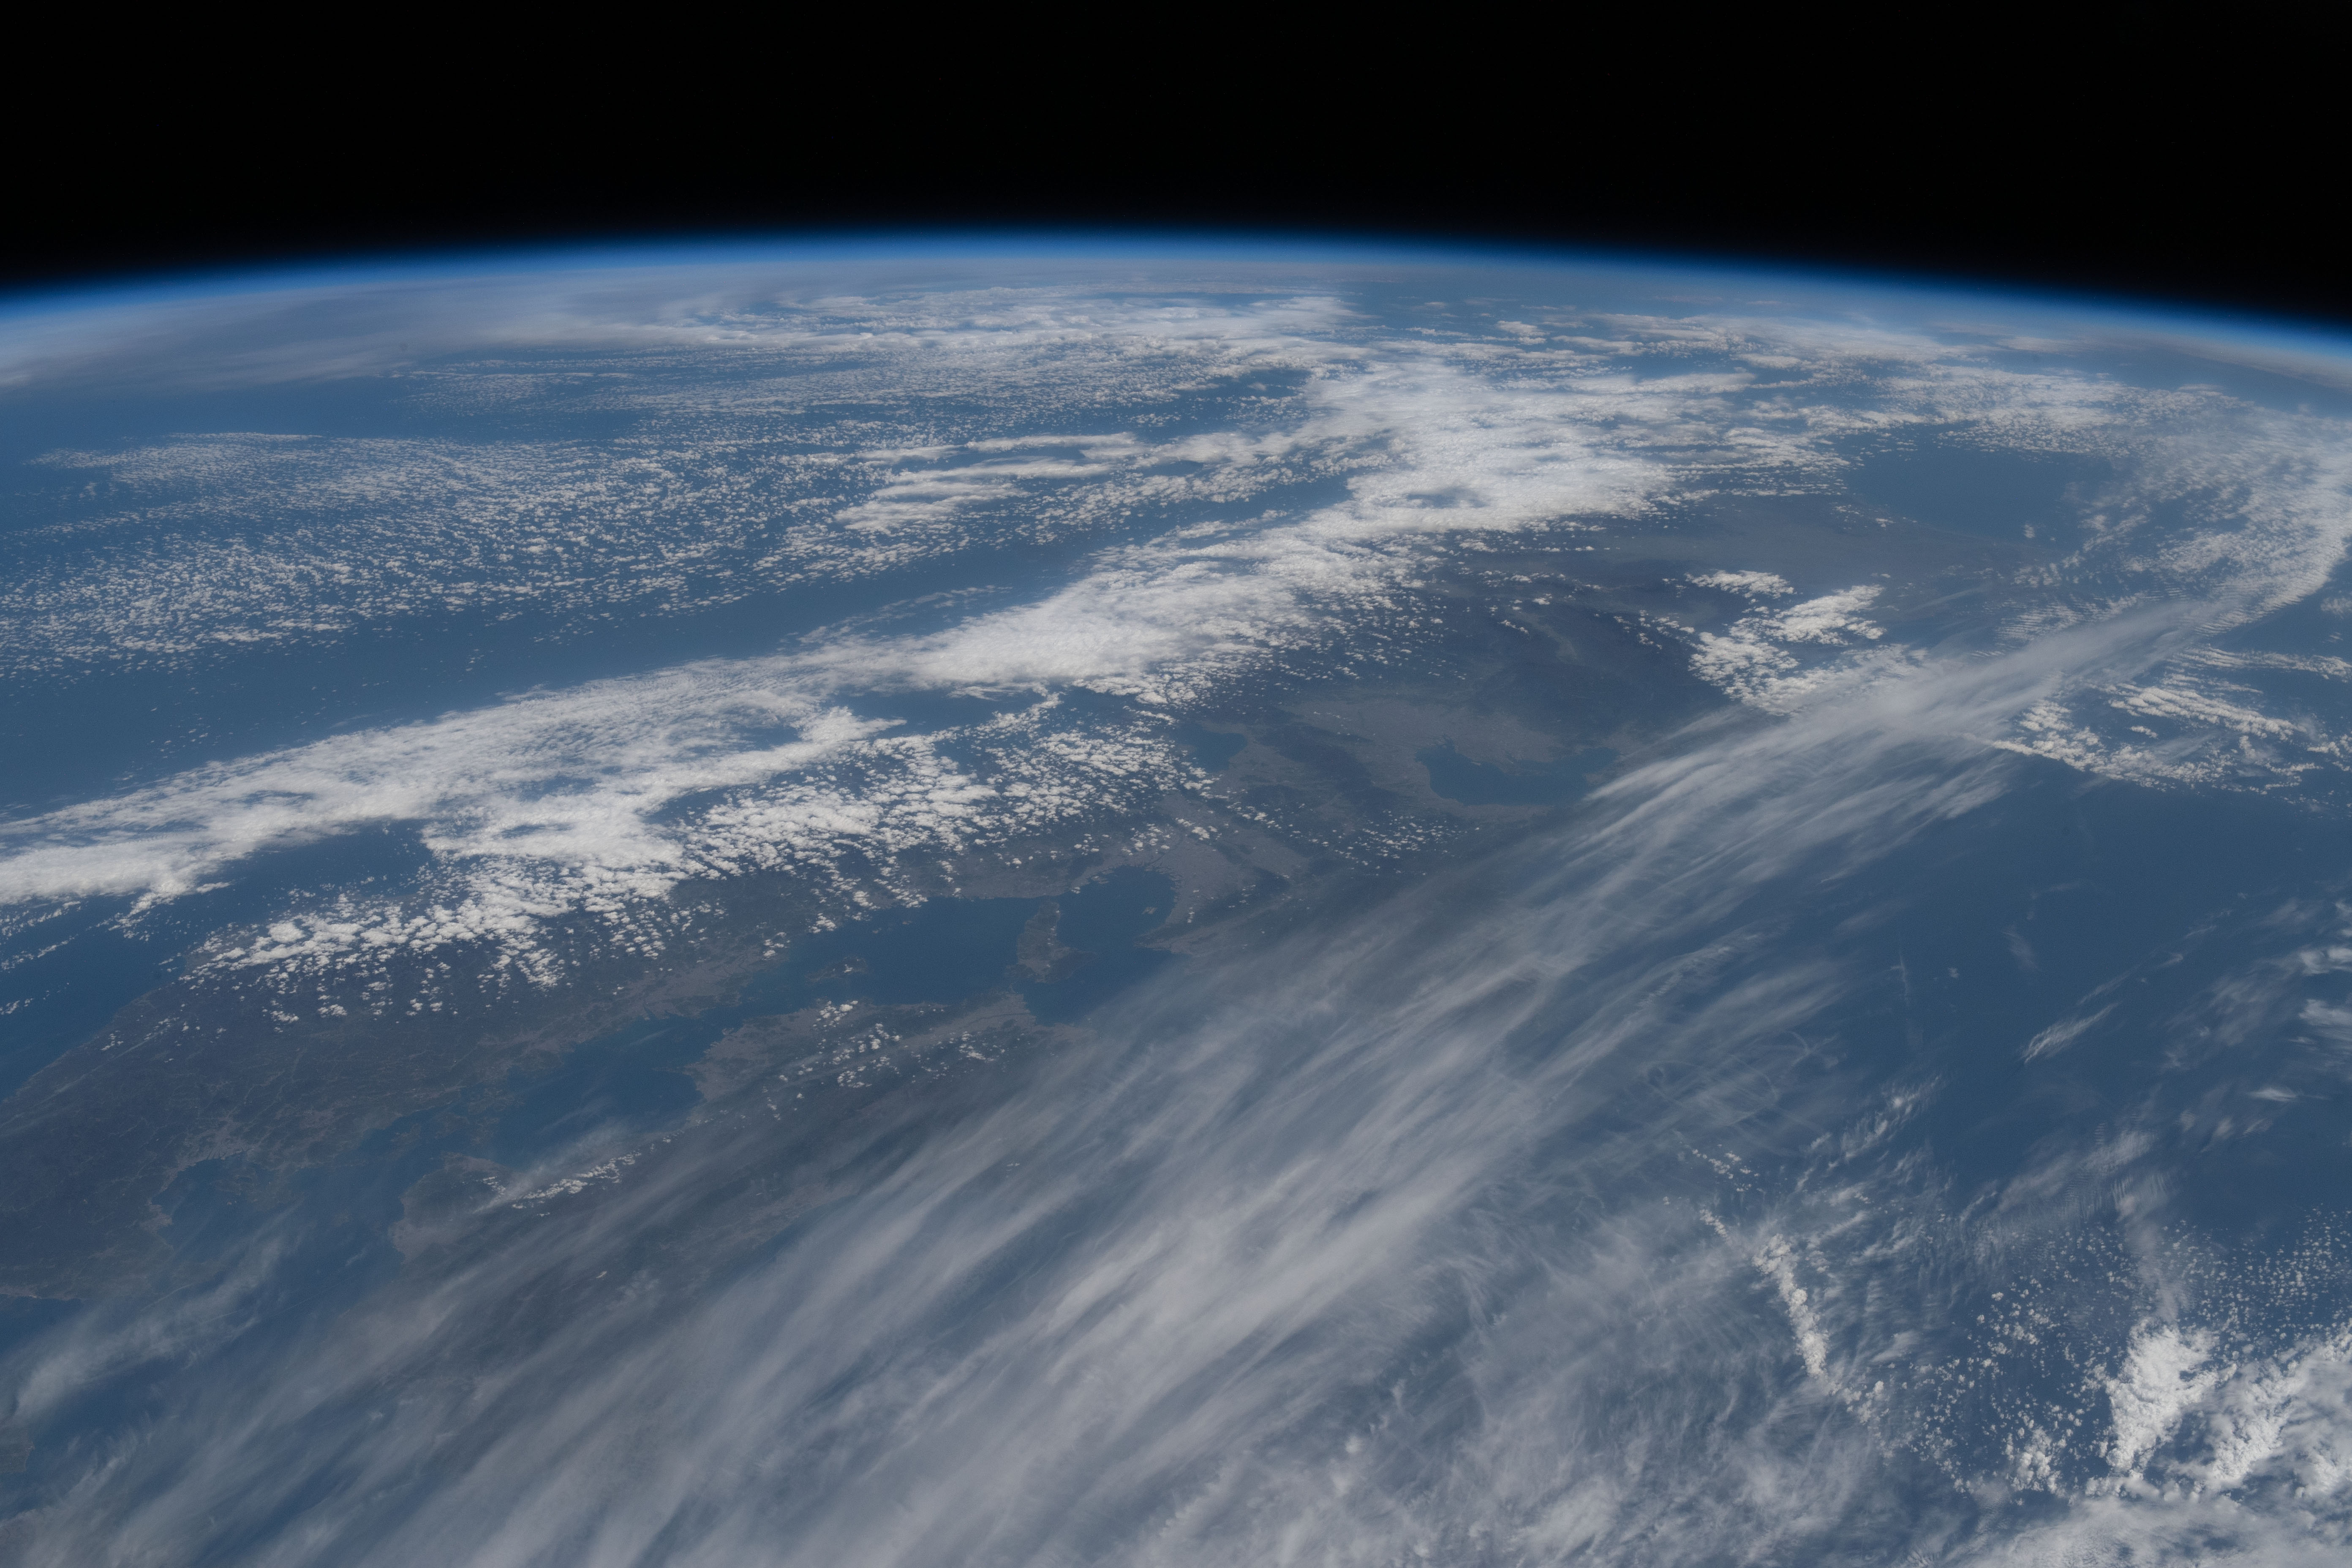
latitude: 35.0
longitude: 135.0
